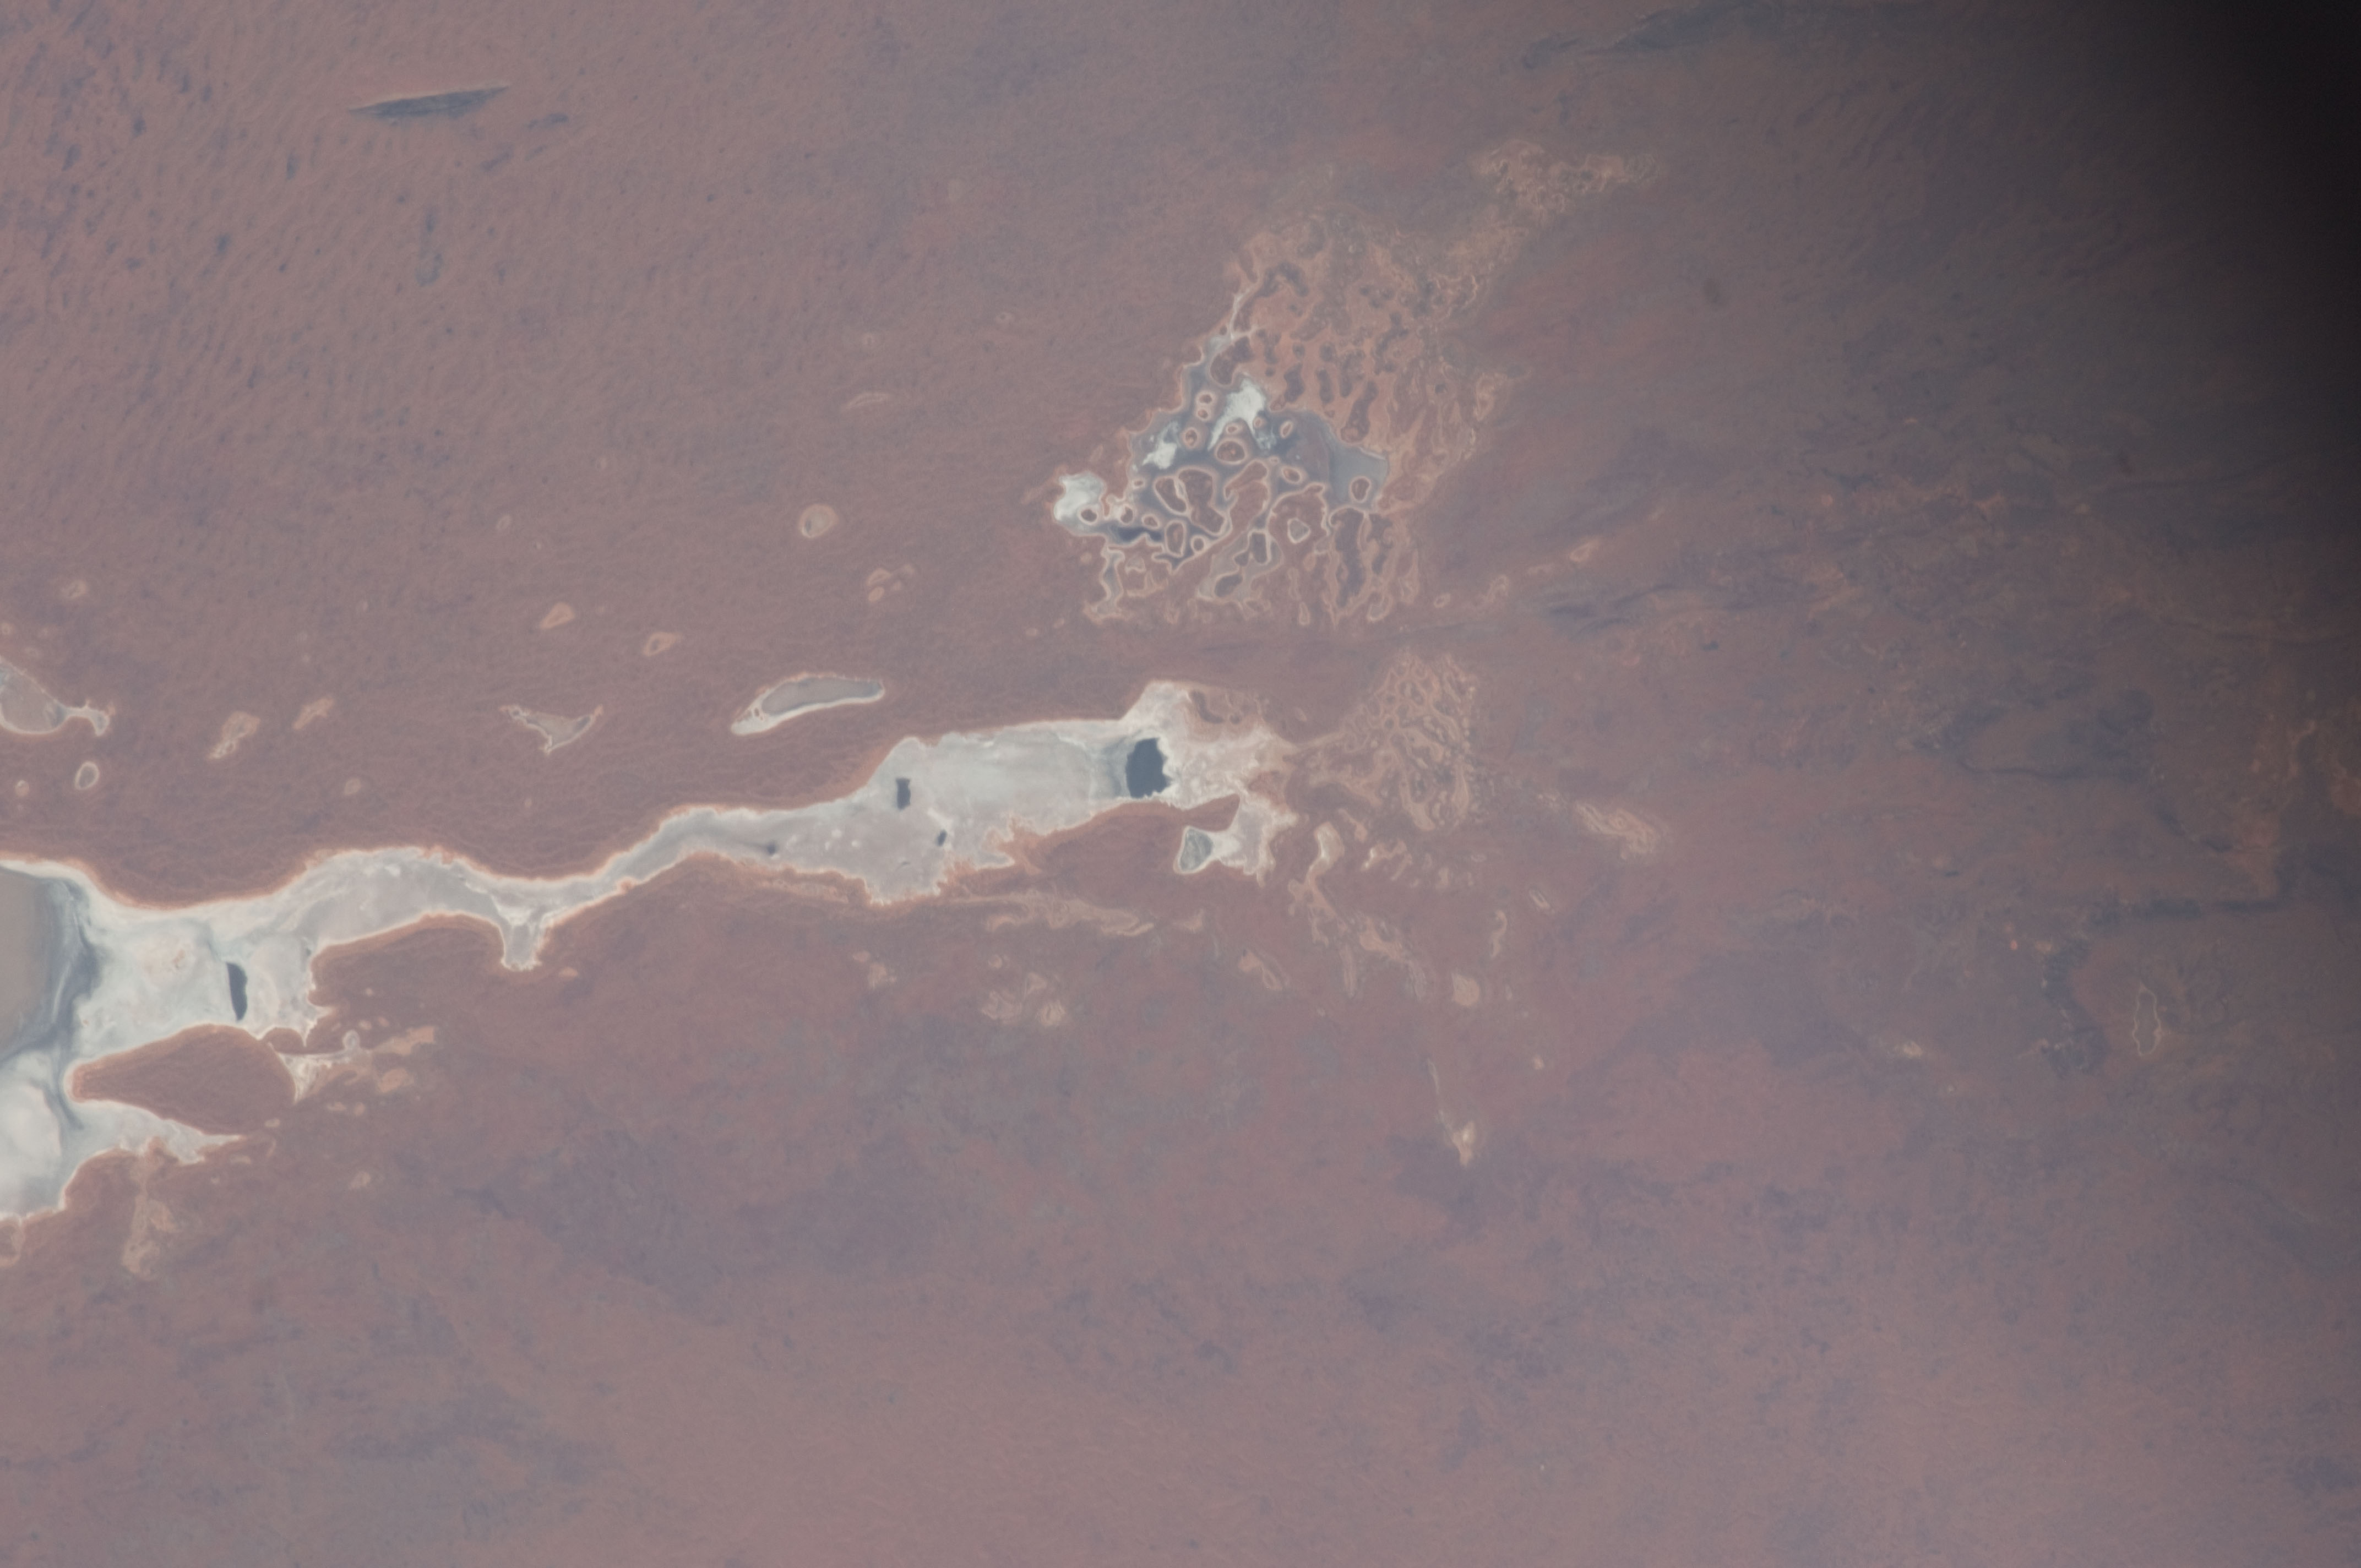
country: AUSTRALIA-NT
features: NORTHERN TERRITORY, AMEDUS L., DRY LAKE BED
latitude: -24.9
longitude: 131.4
